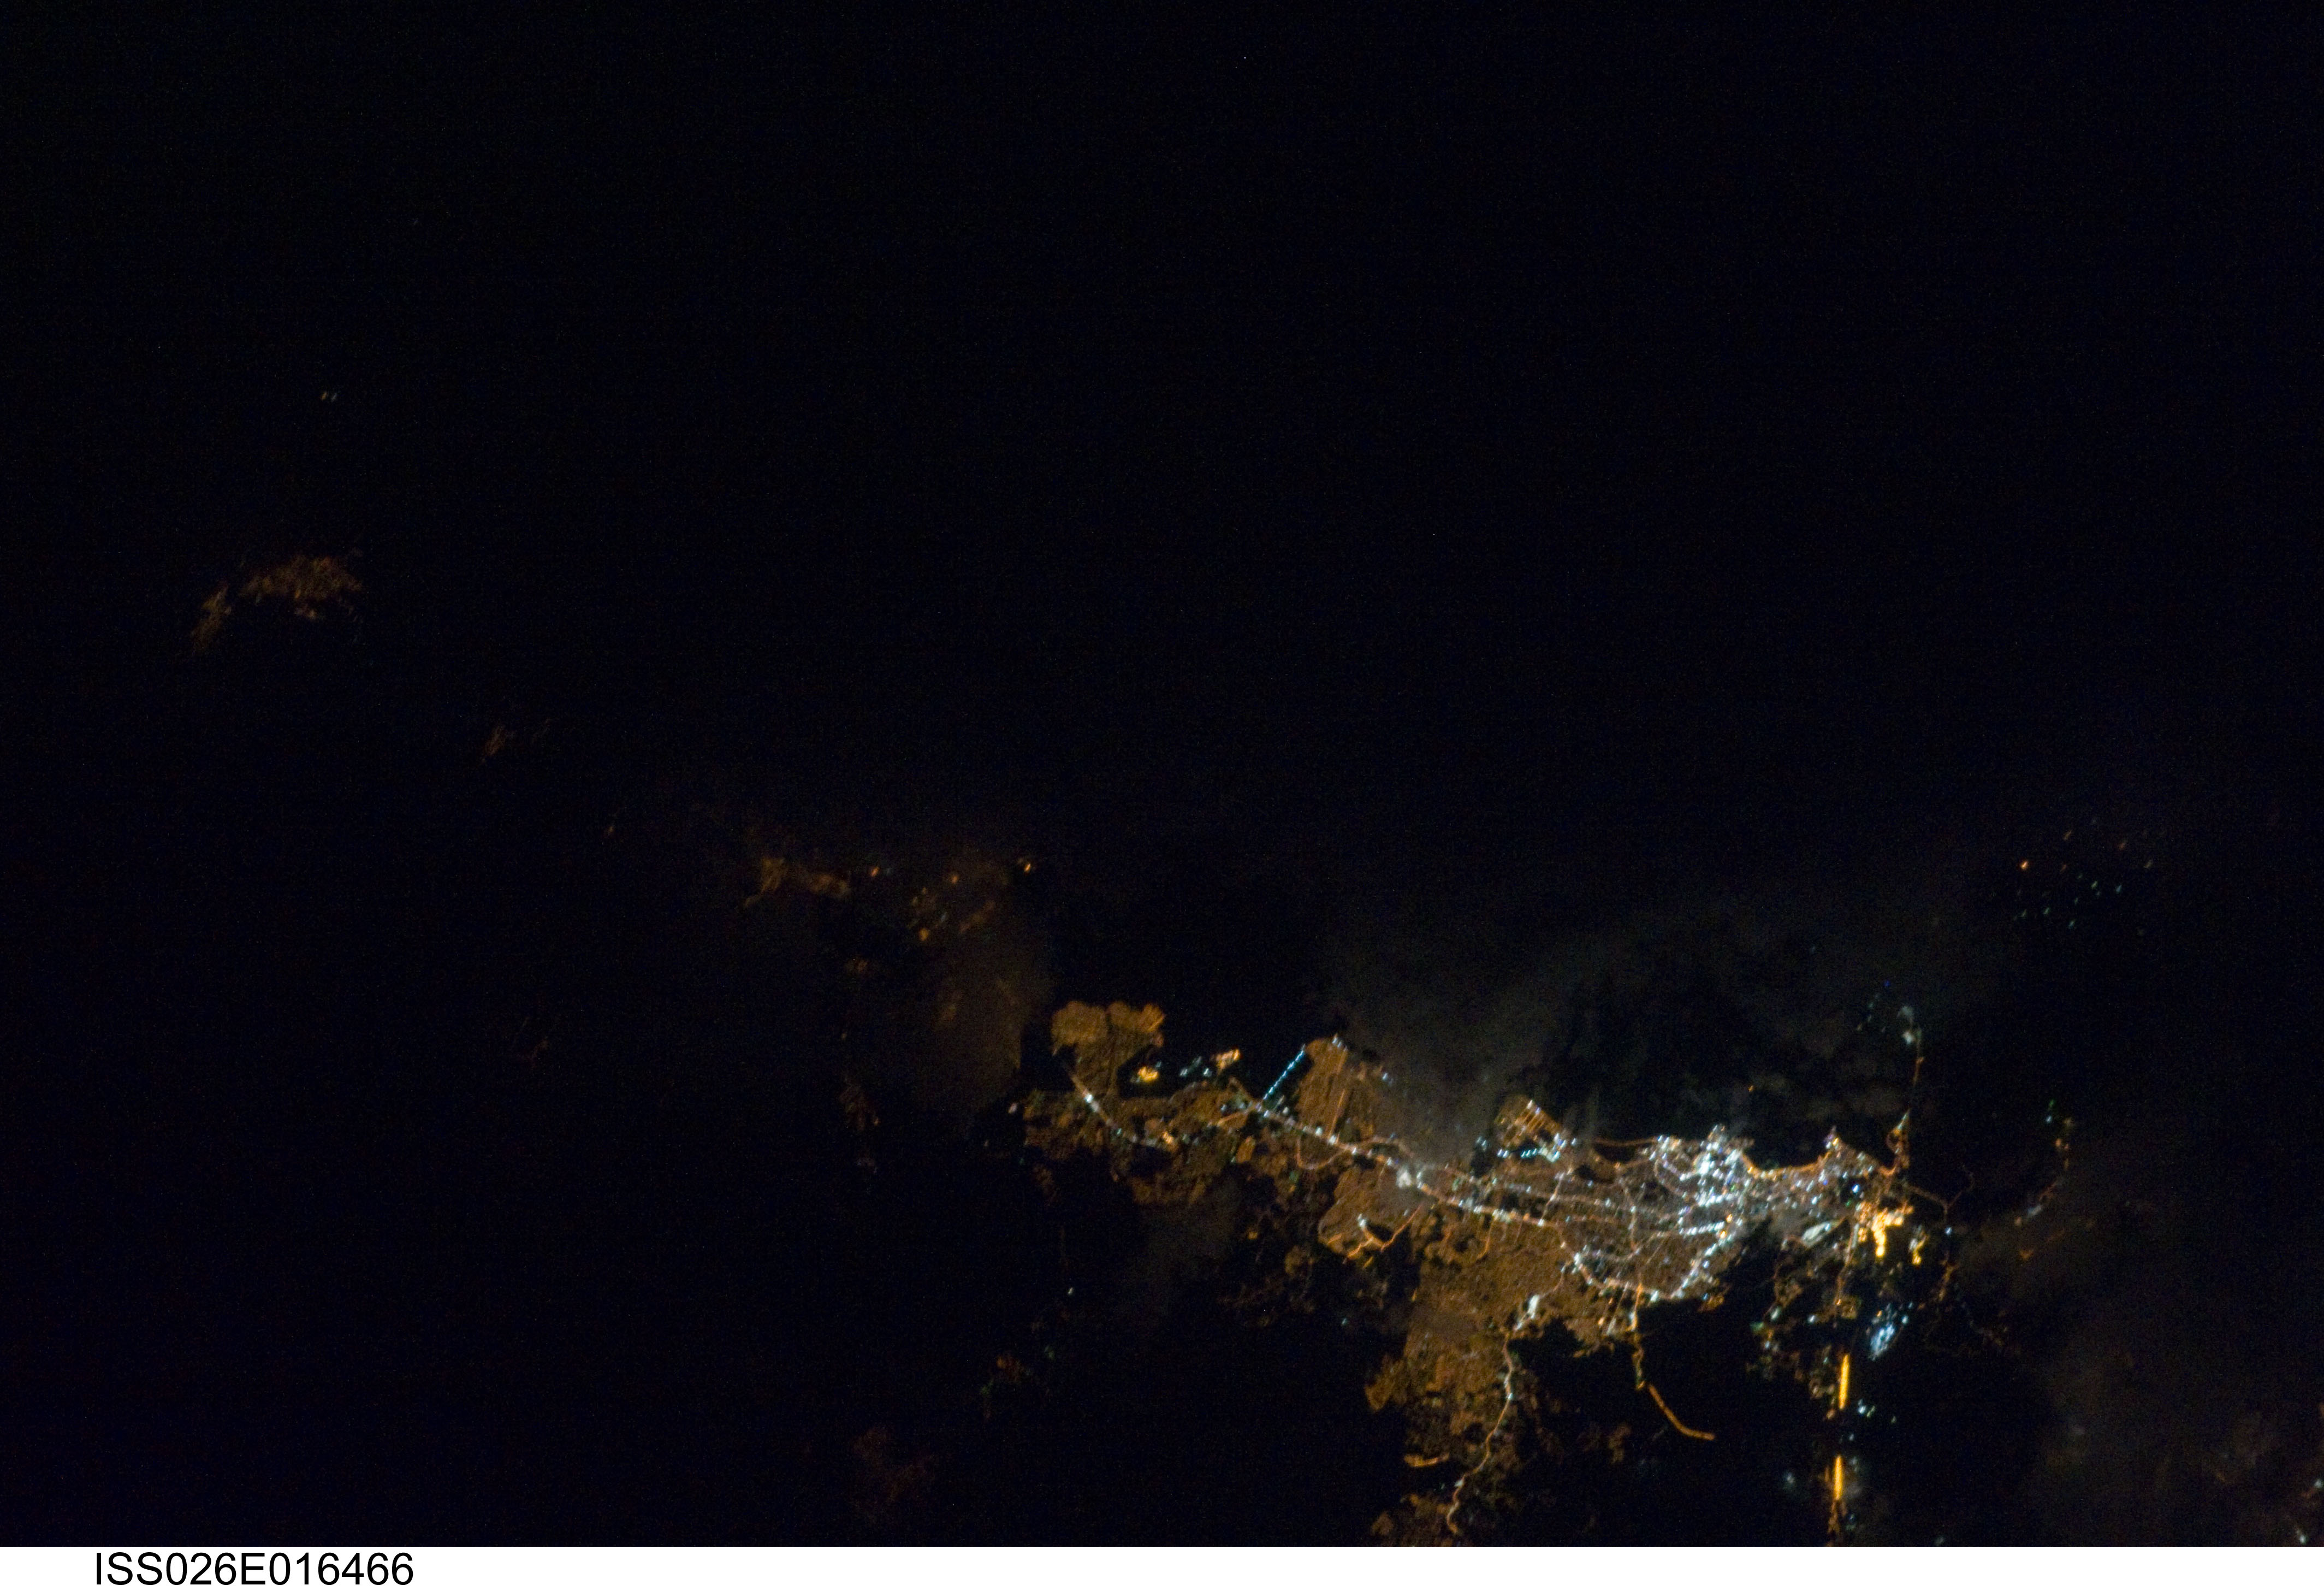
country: PANAMA
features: PANAMA CITY AREA AT NIGHT
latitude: 9.0
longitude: -79.3
